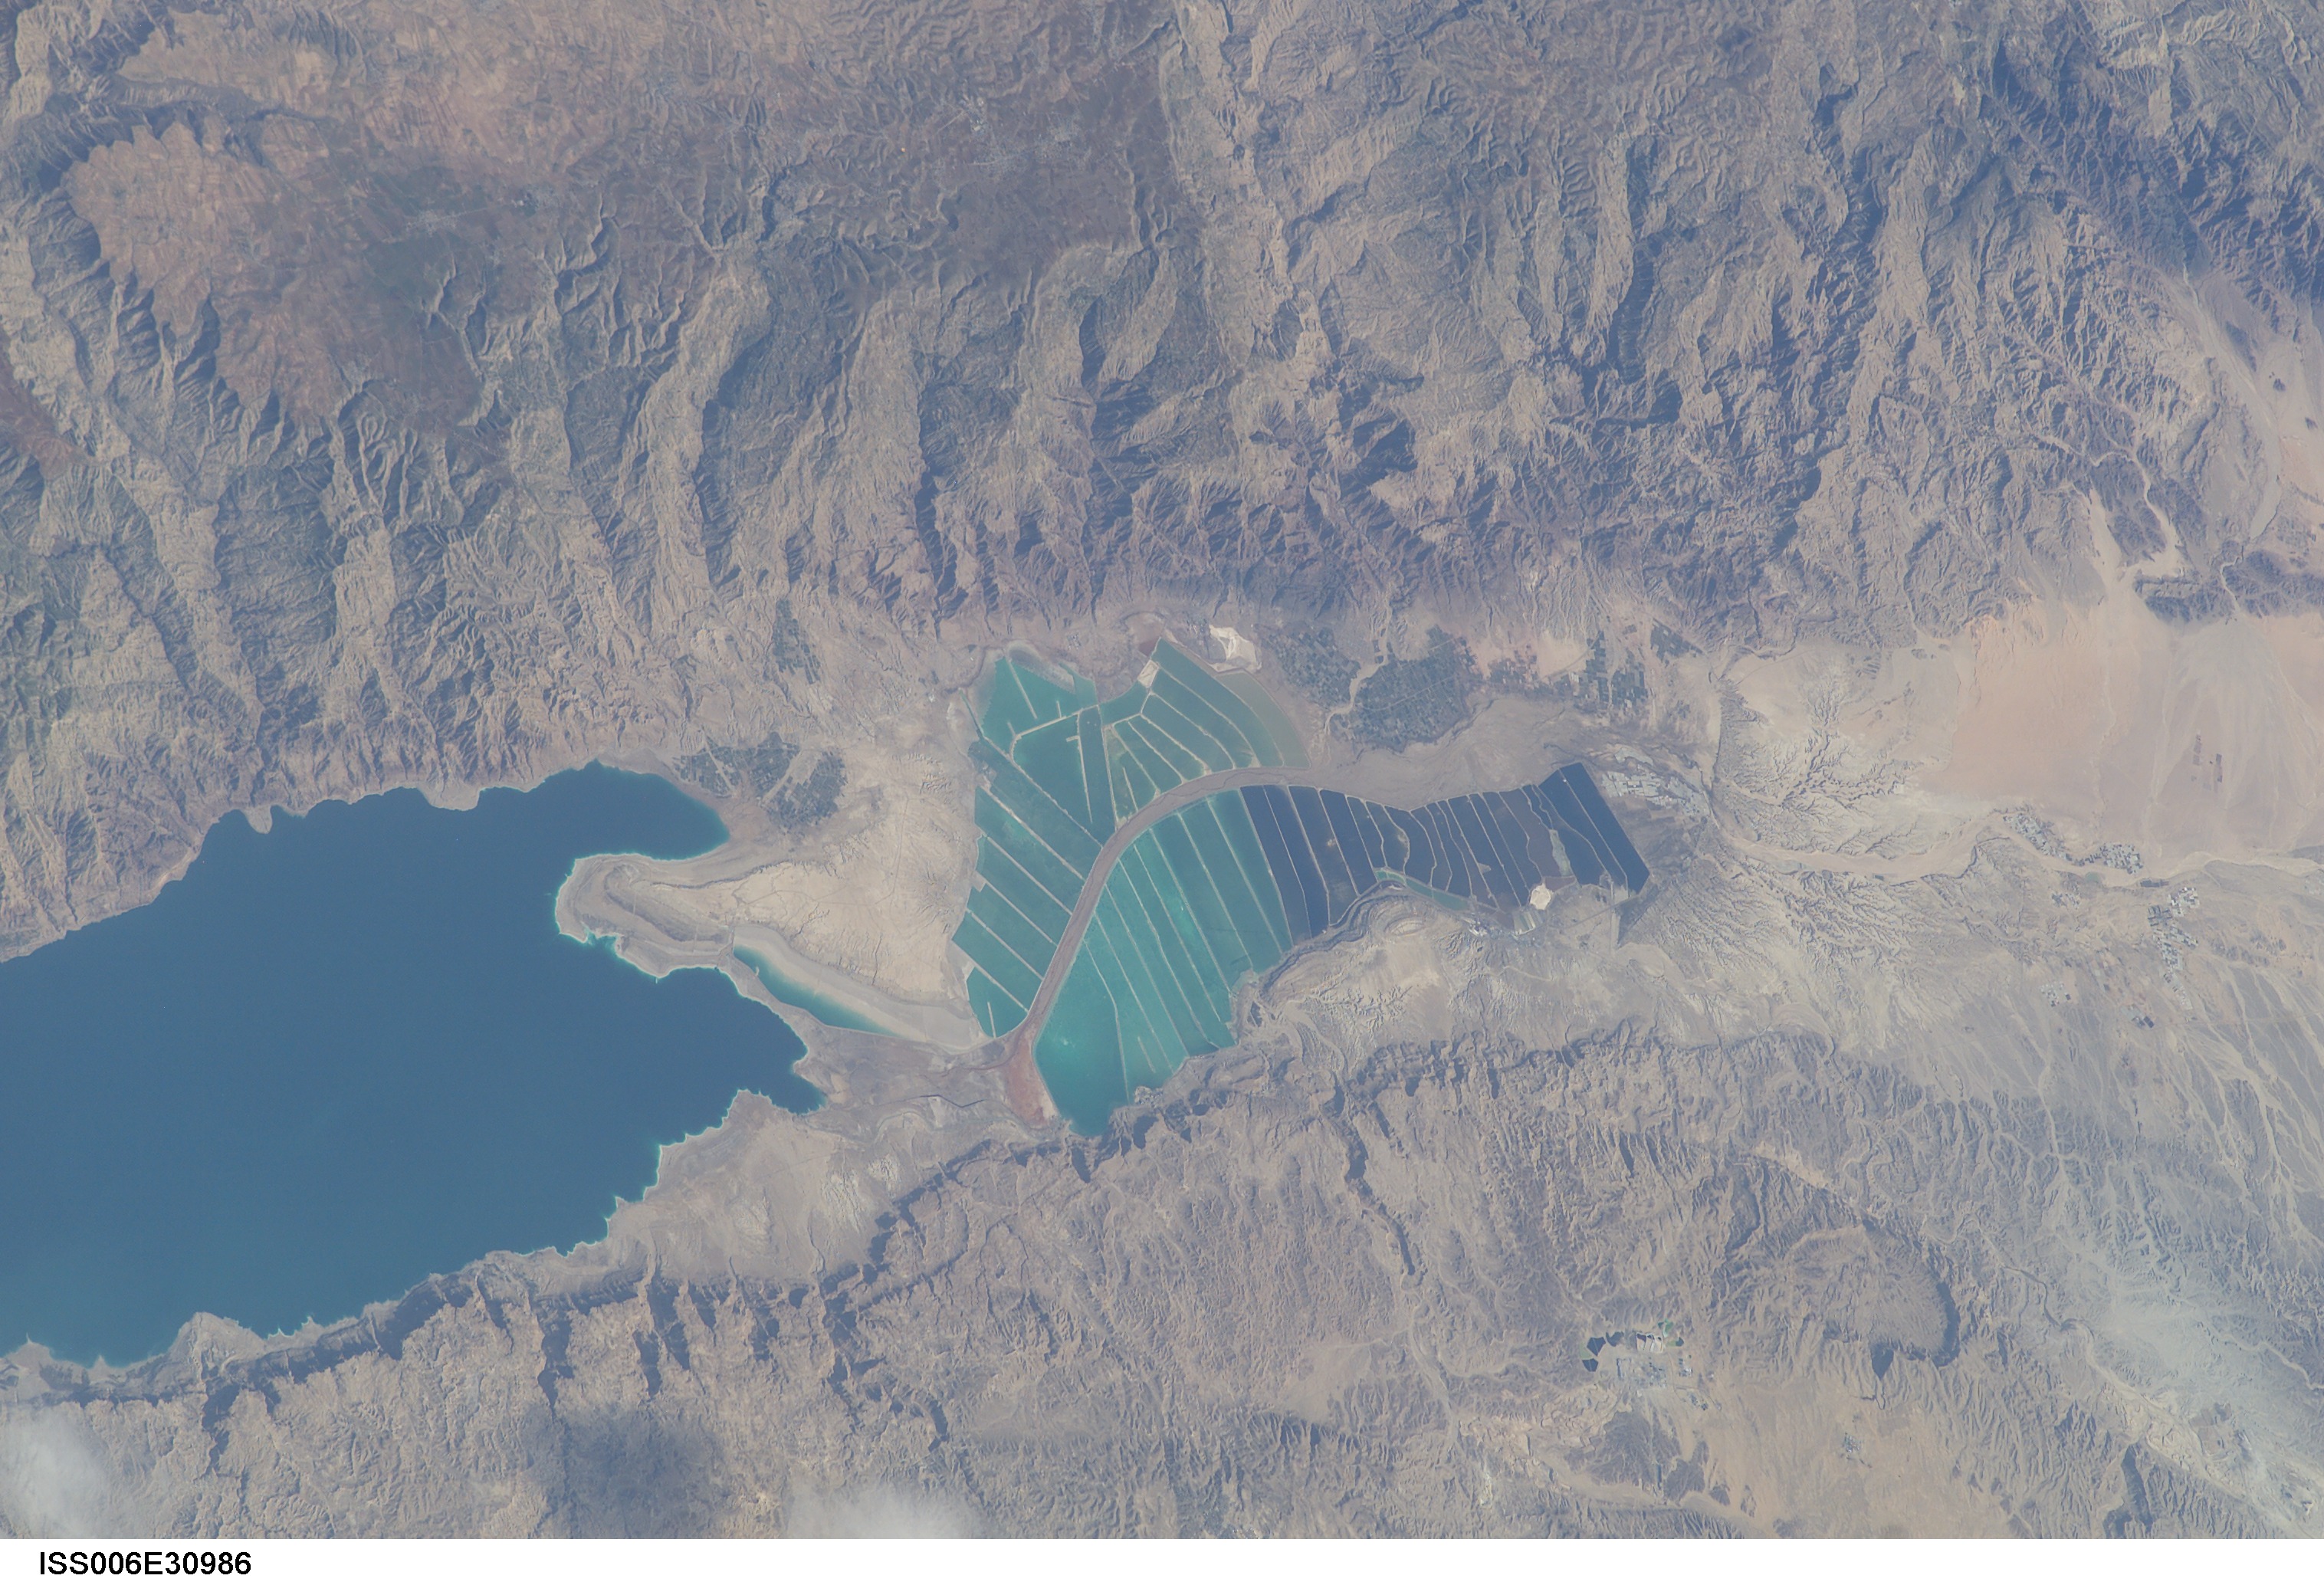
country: JORDAN
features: DEAD SEA
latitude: 31.0
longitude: 35.5
